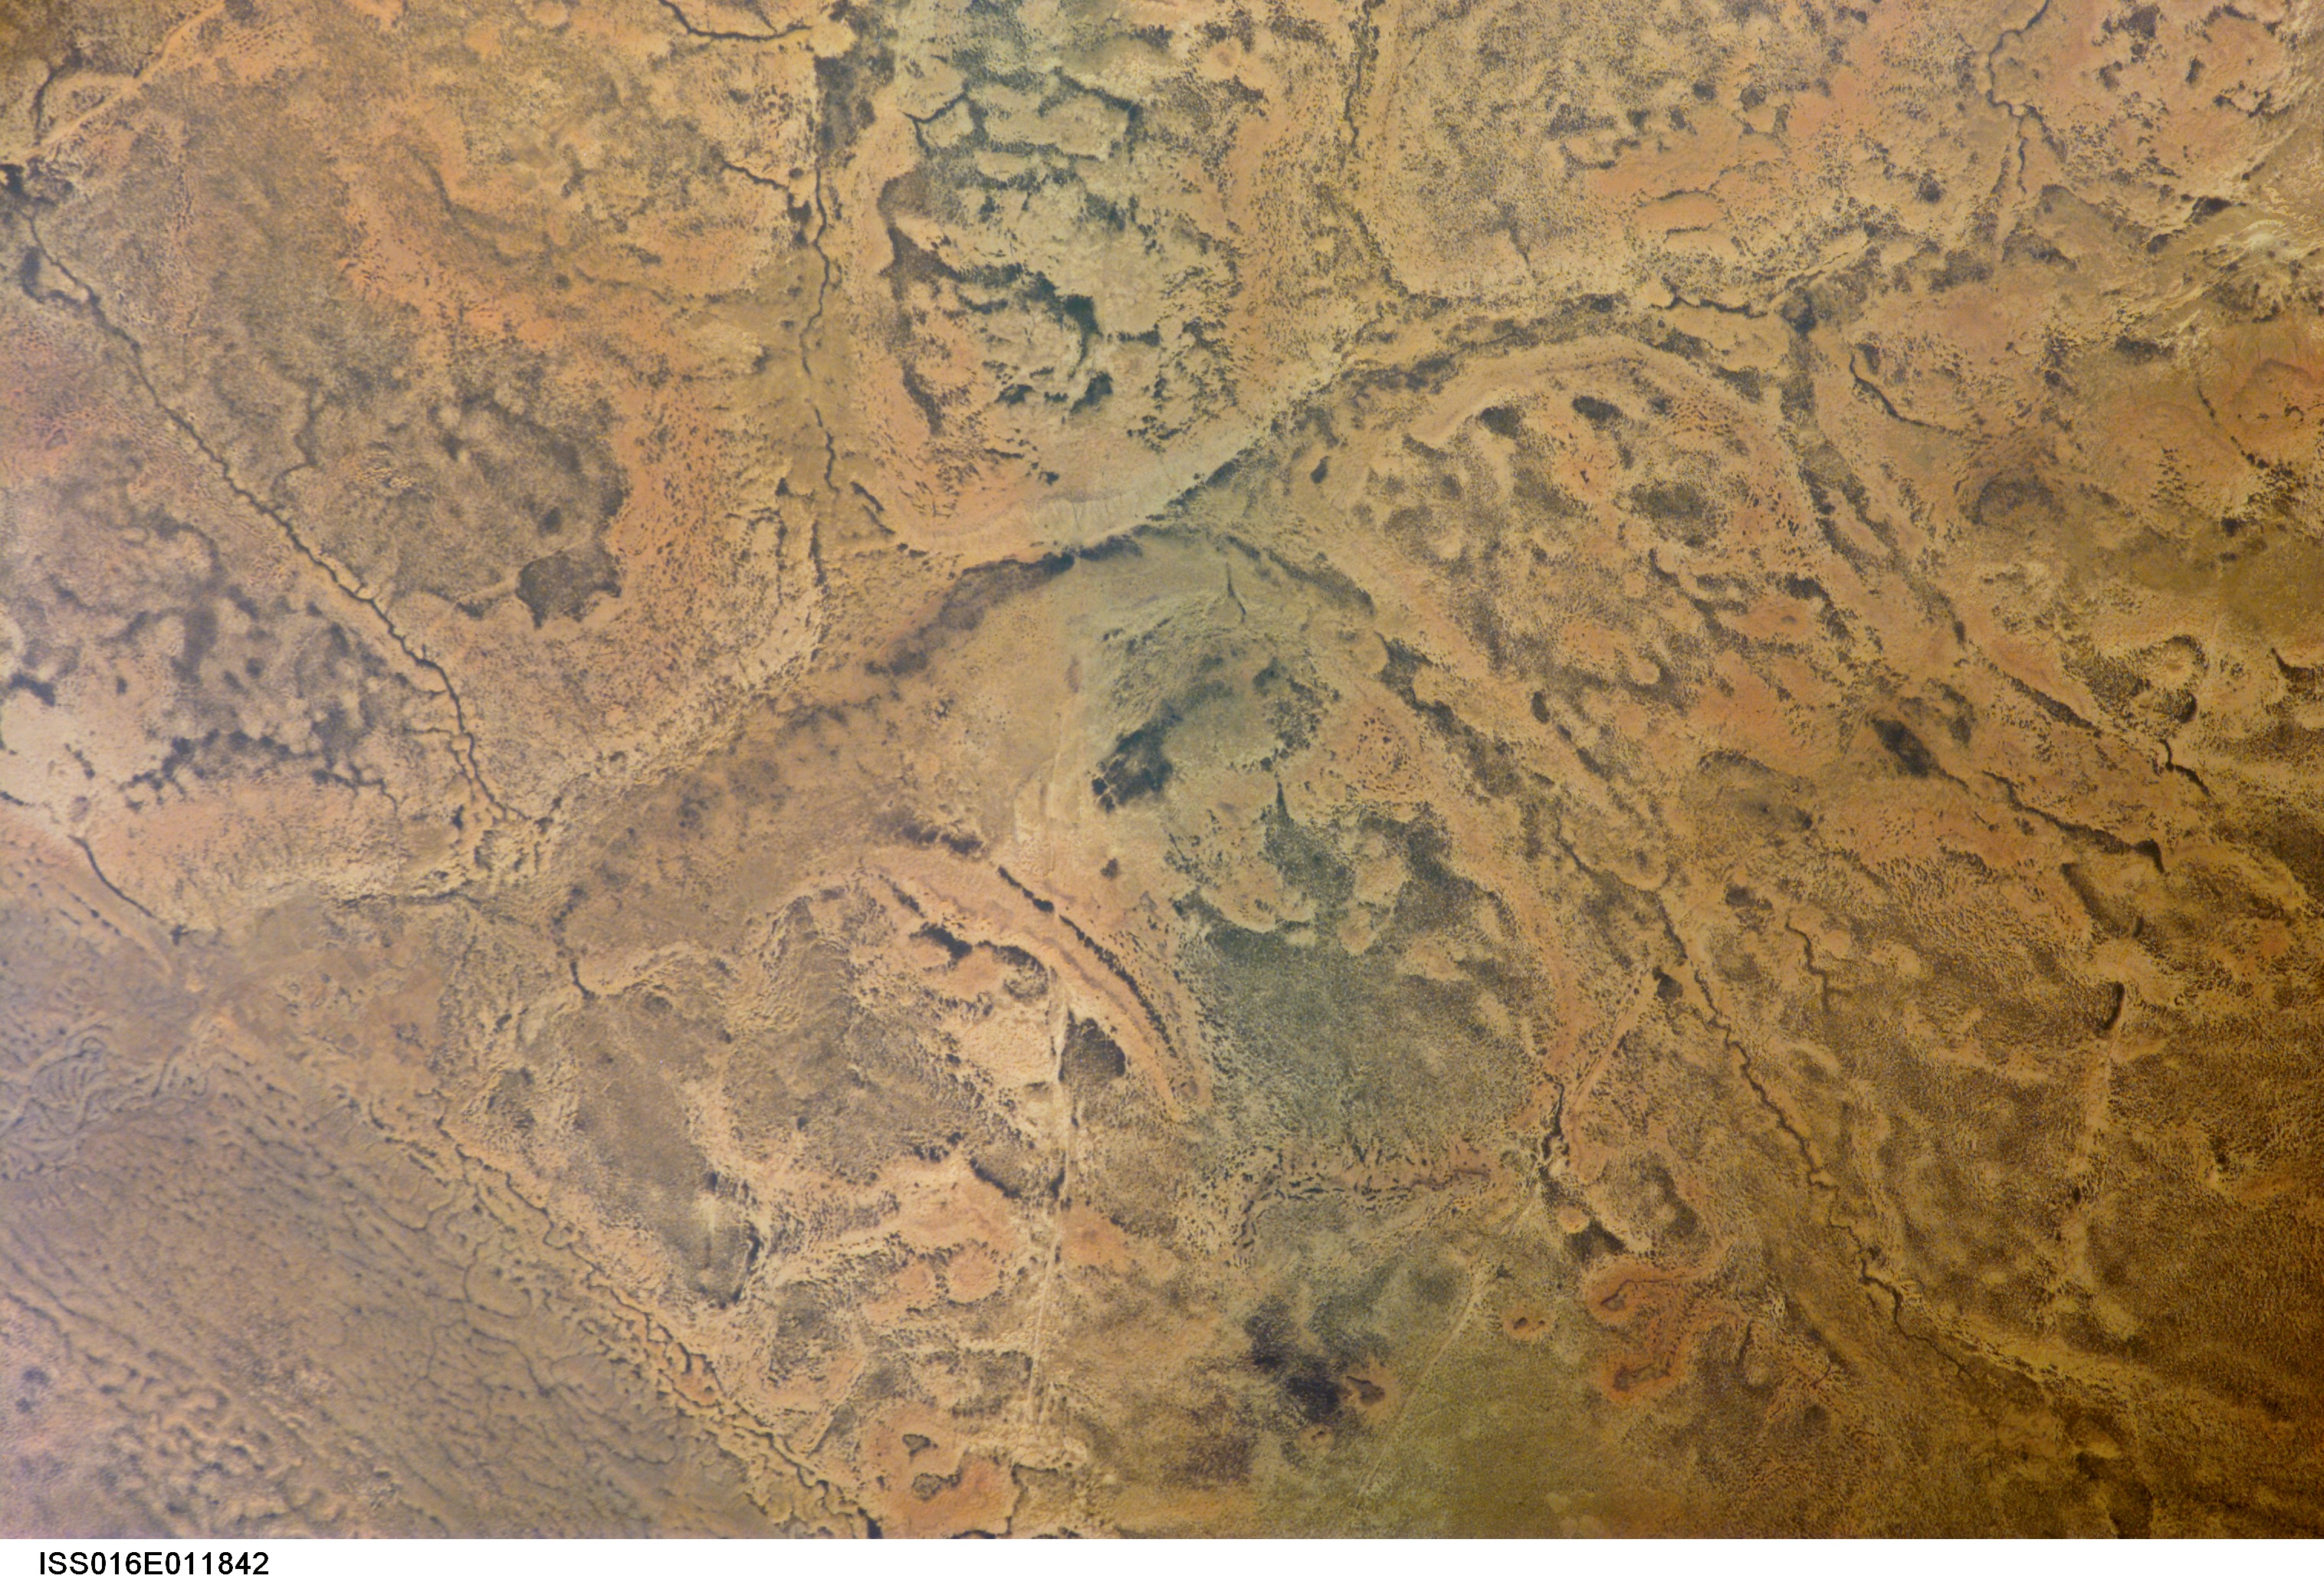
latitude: 15.3
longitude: -6.6
